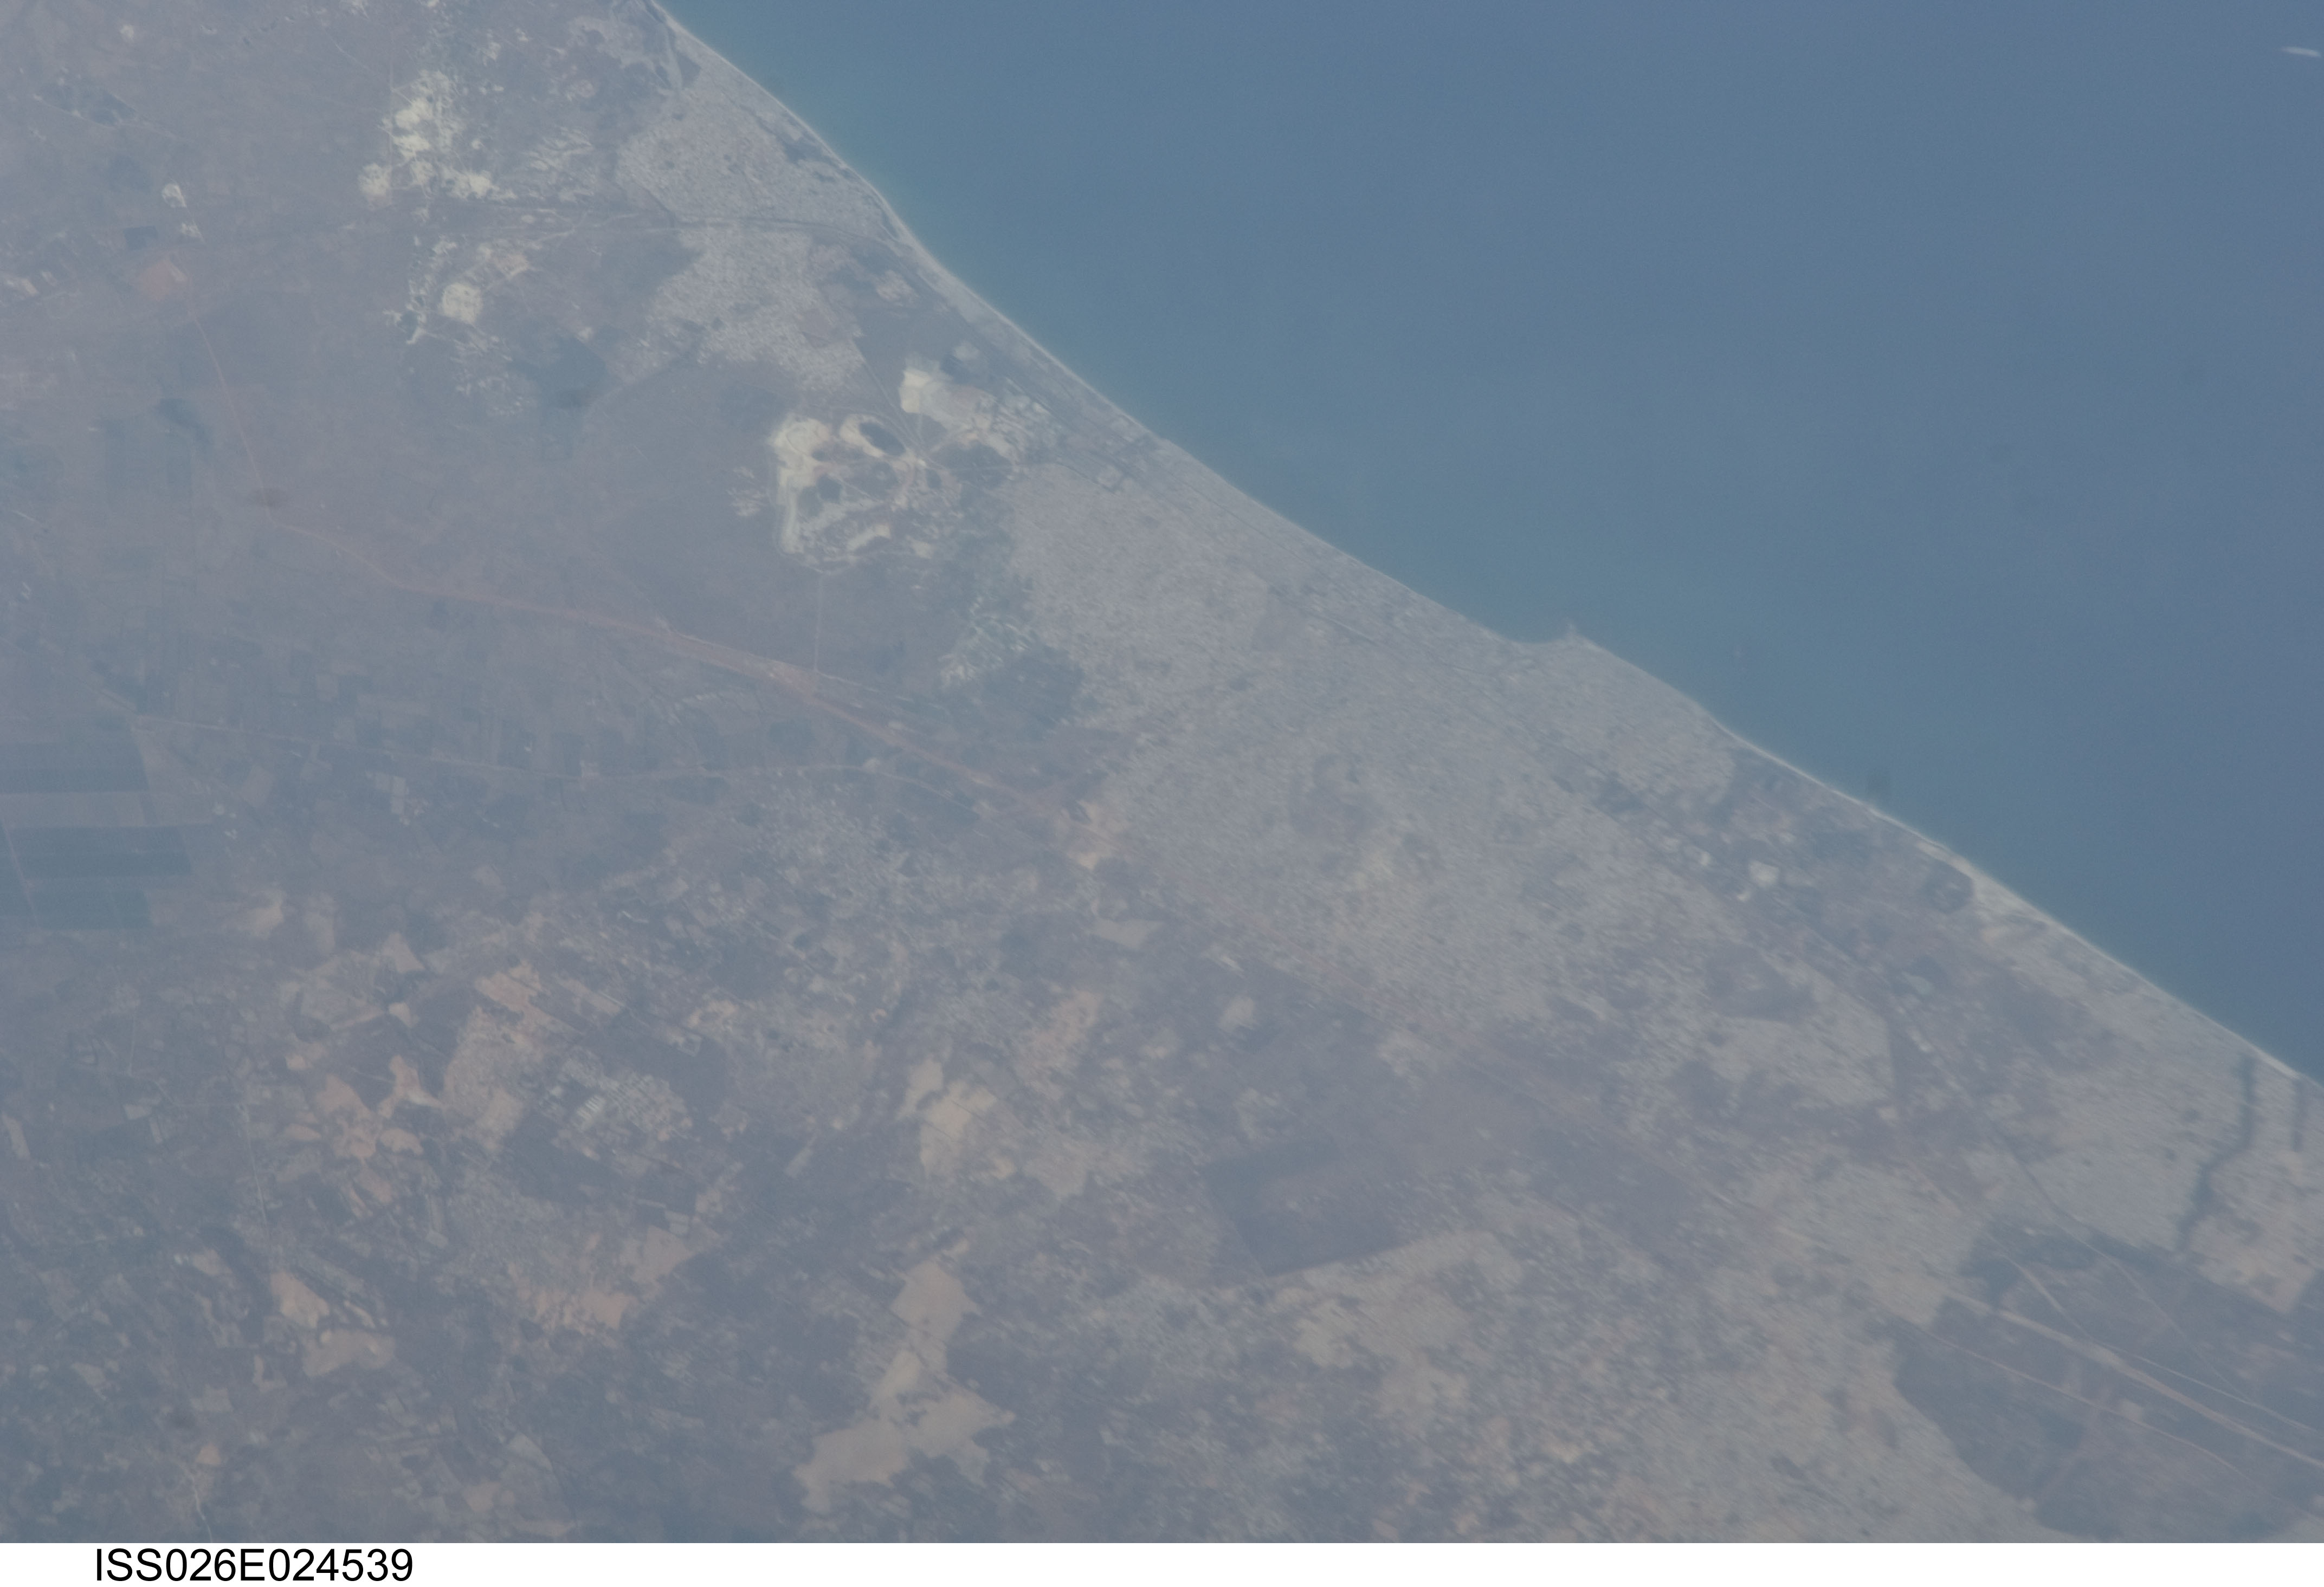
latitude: 14.7
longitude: -17.2
